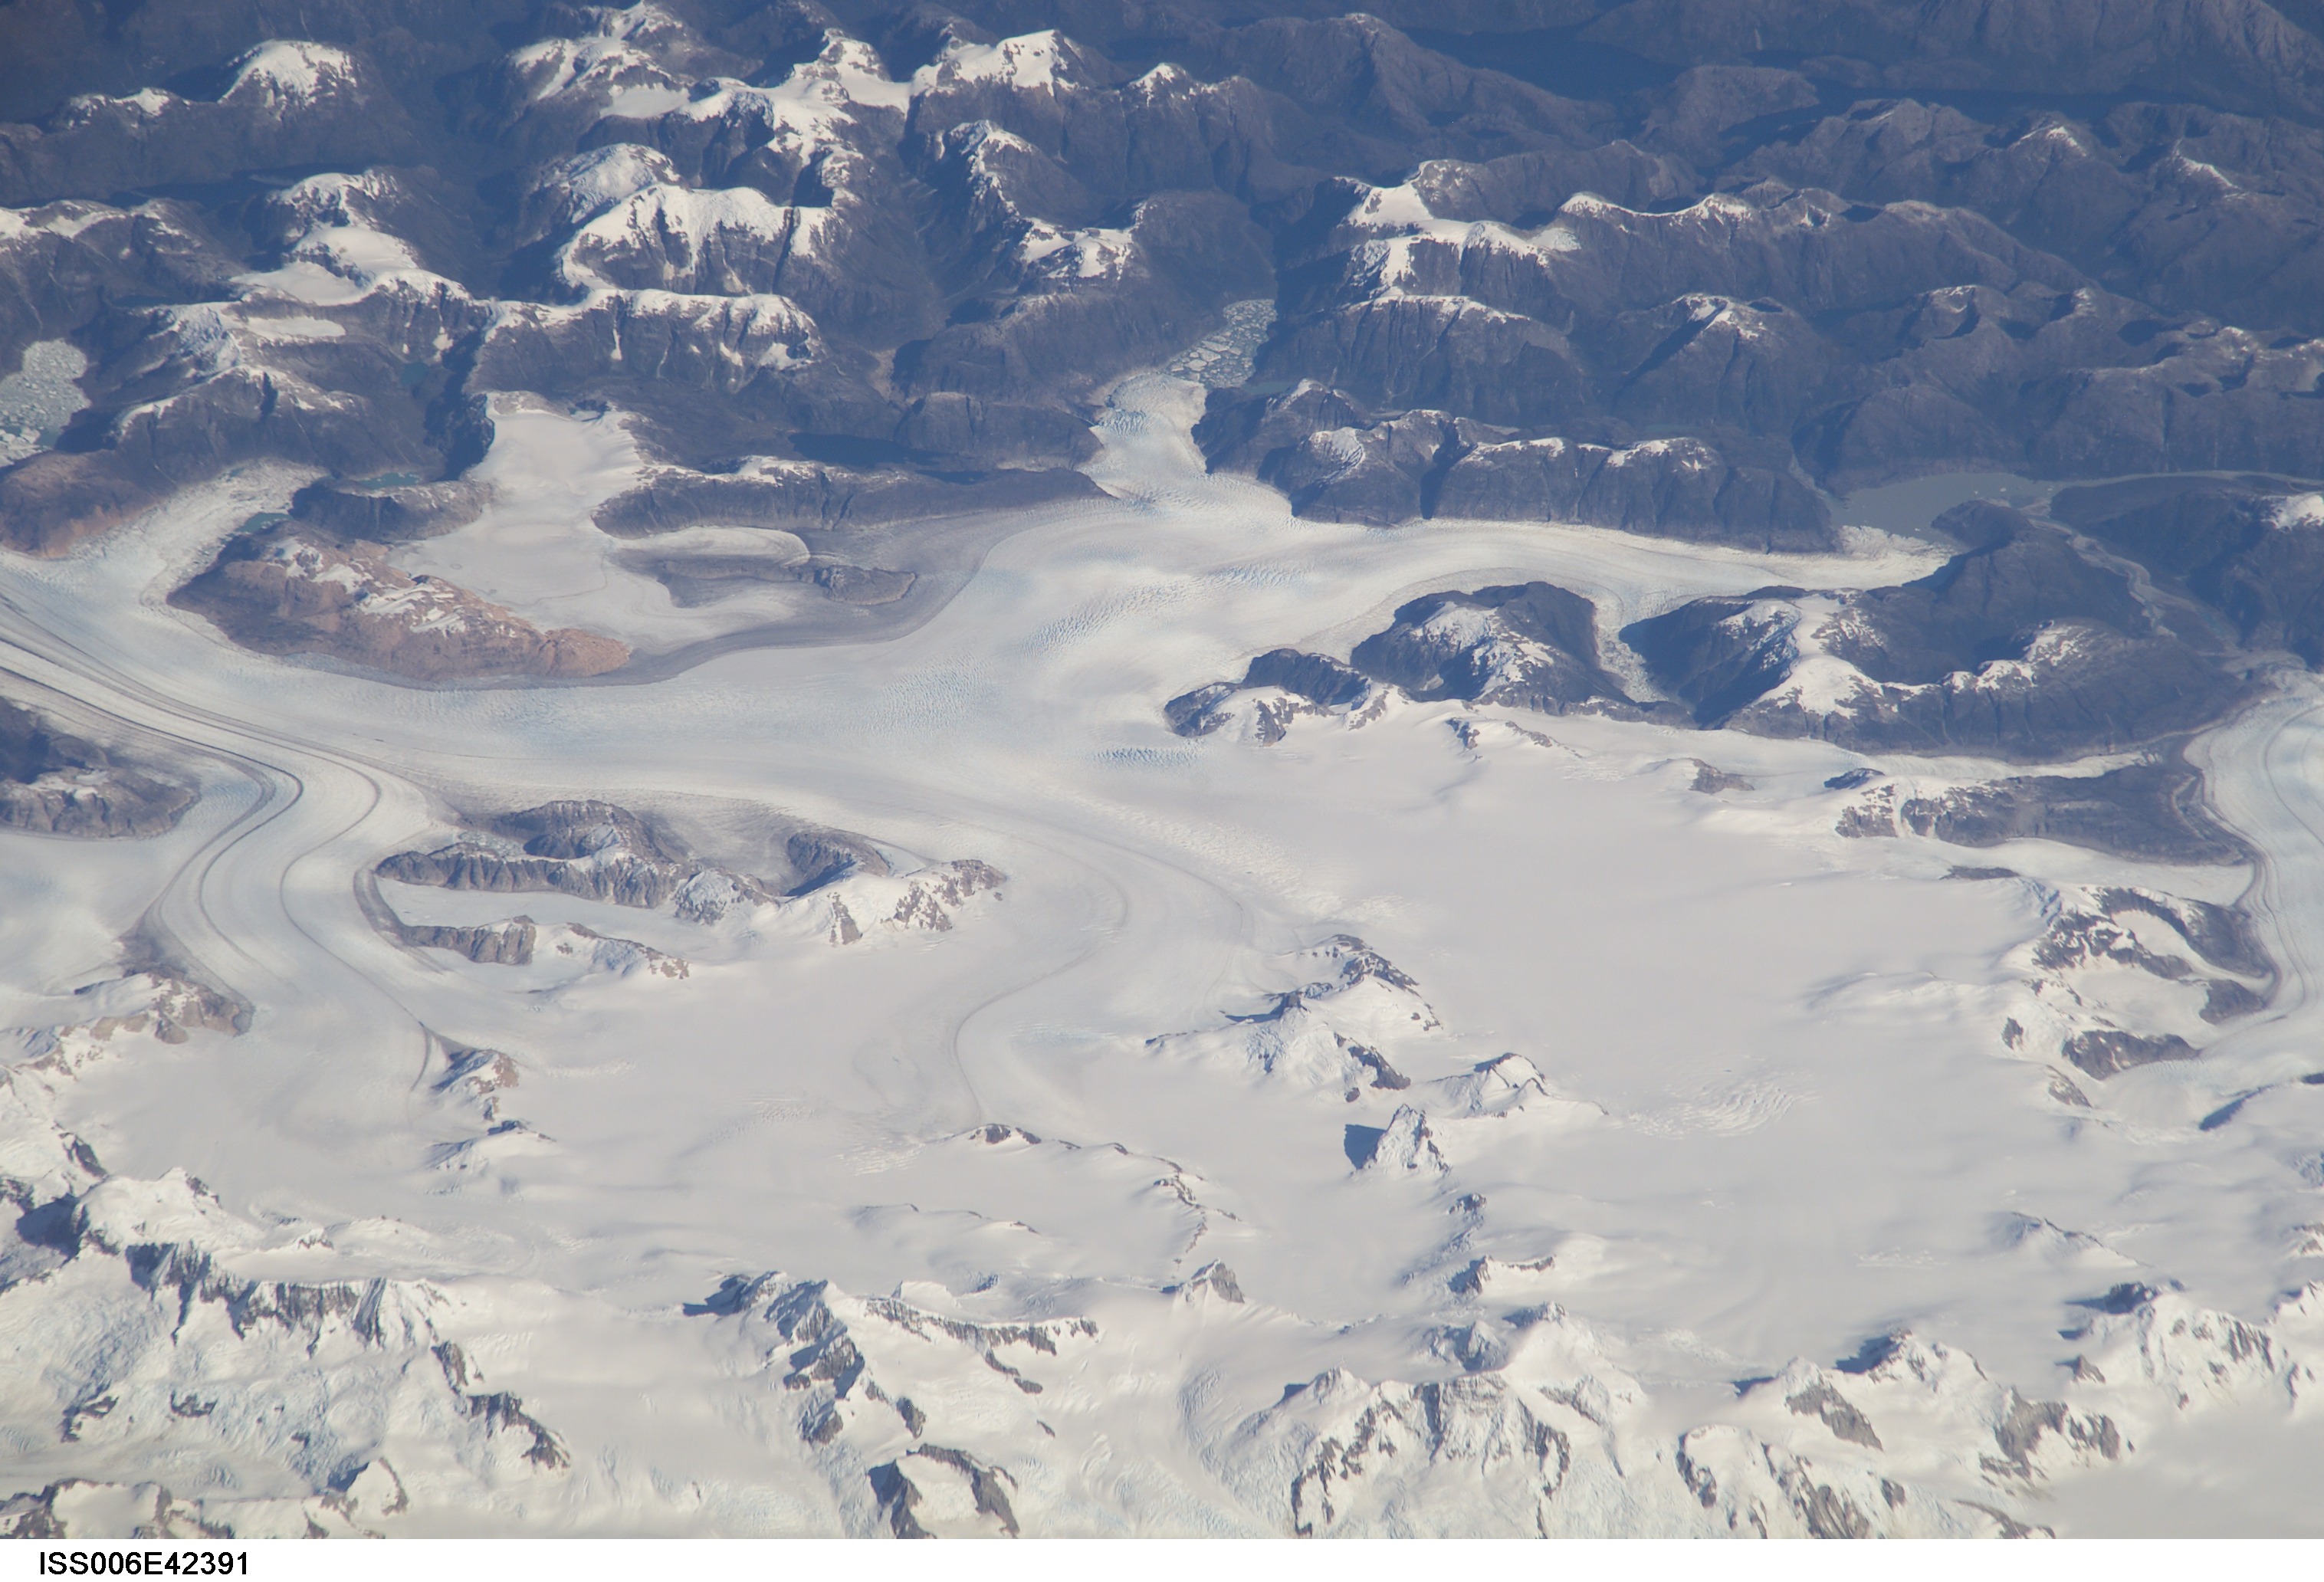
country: CHILE
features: ANDES MOUNTAINS, GLACIERS
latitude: -47.0
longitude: -73.5
